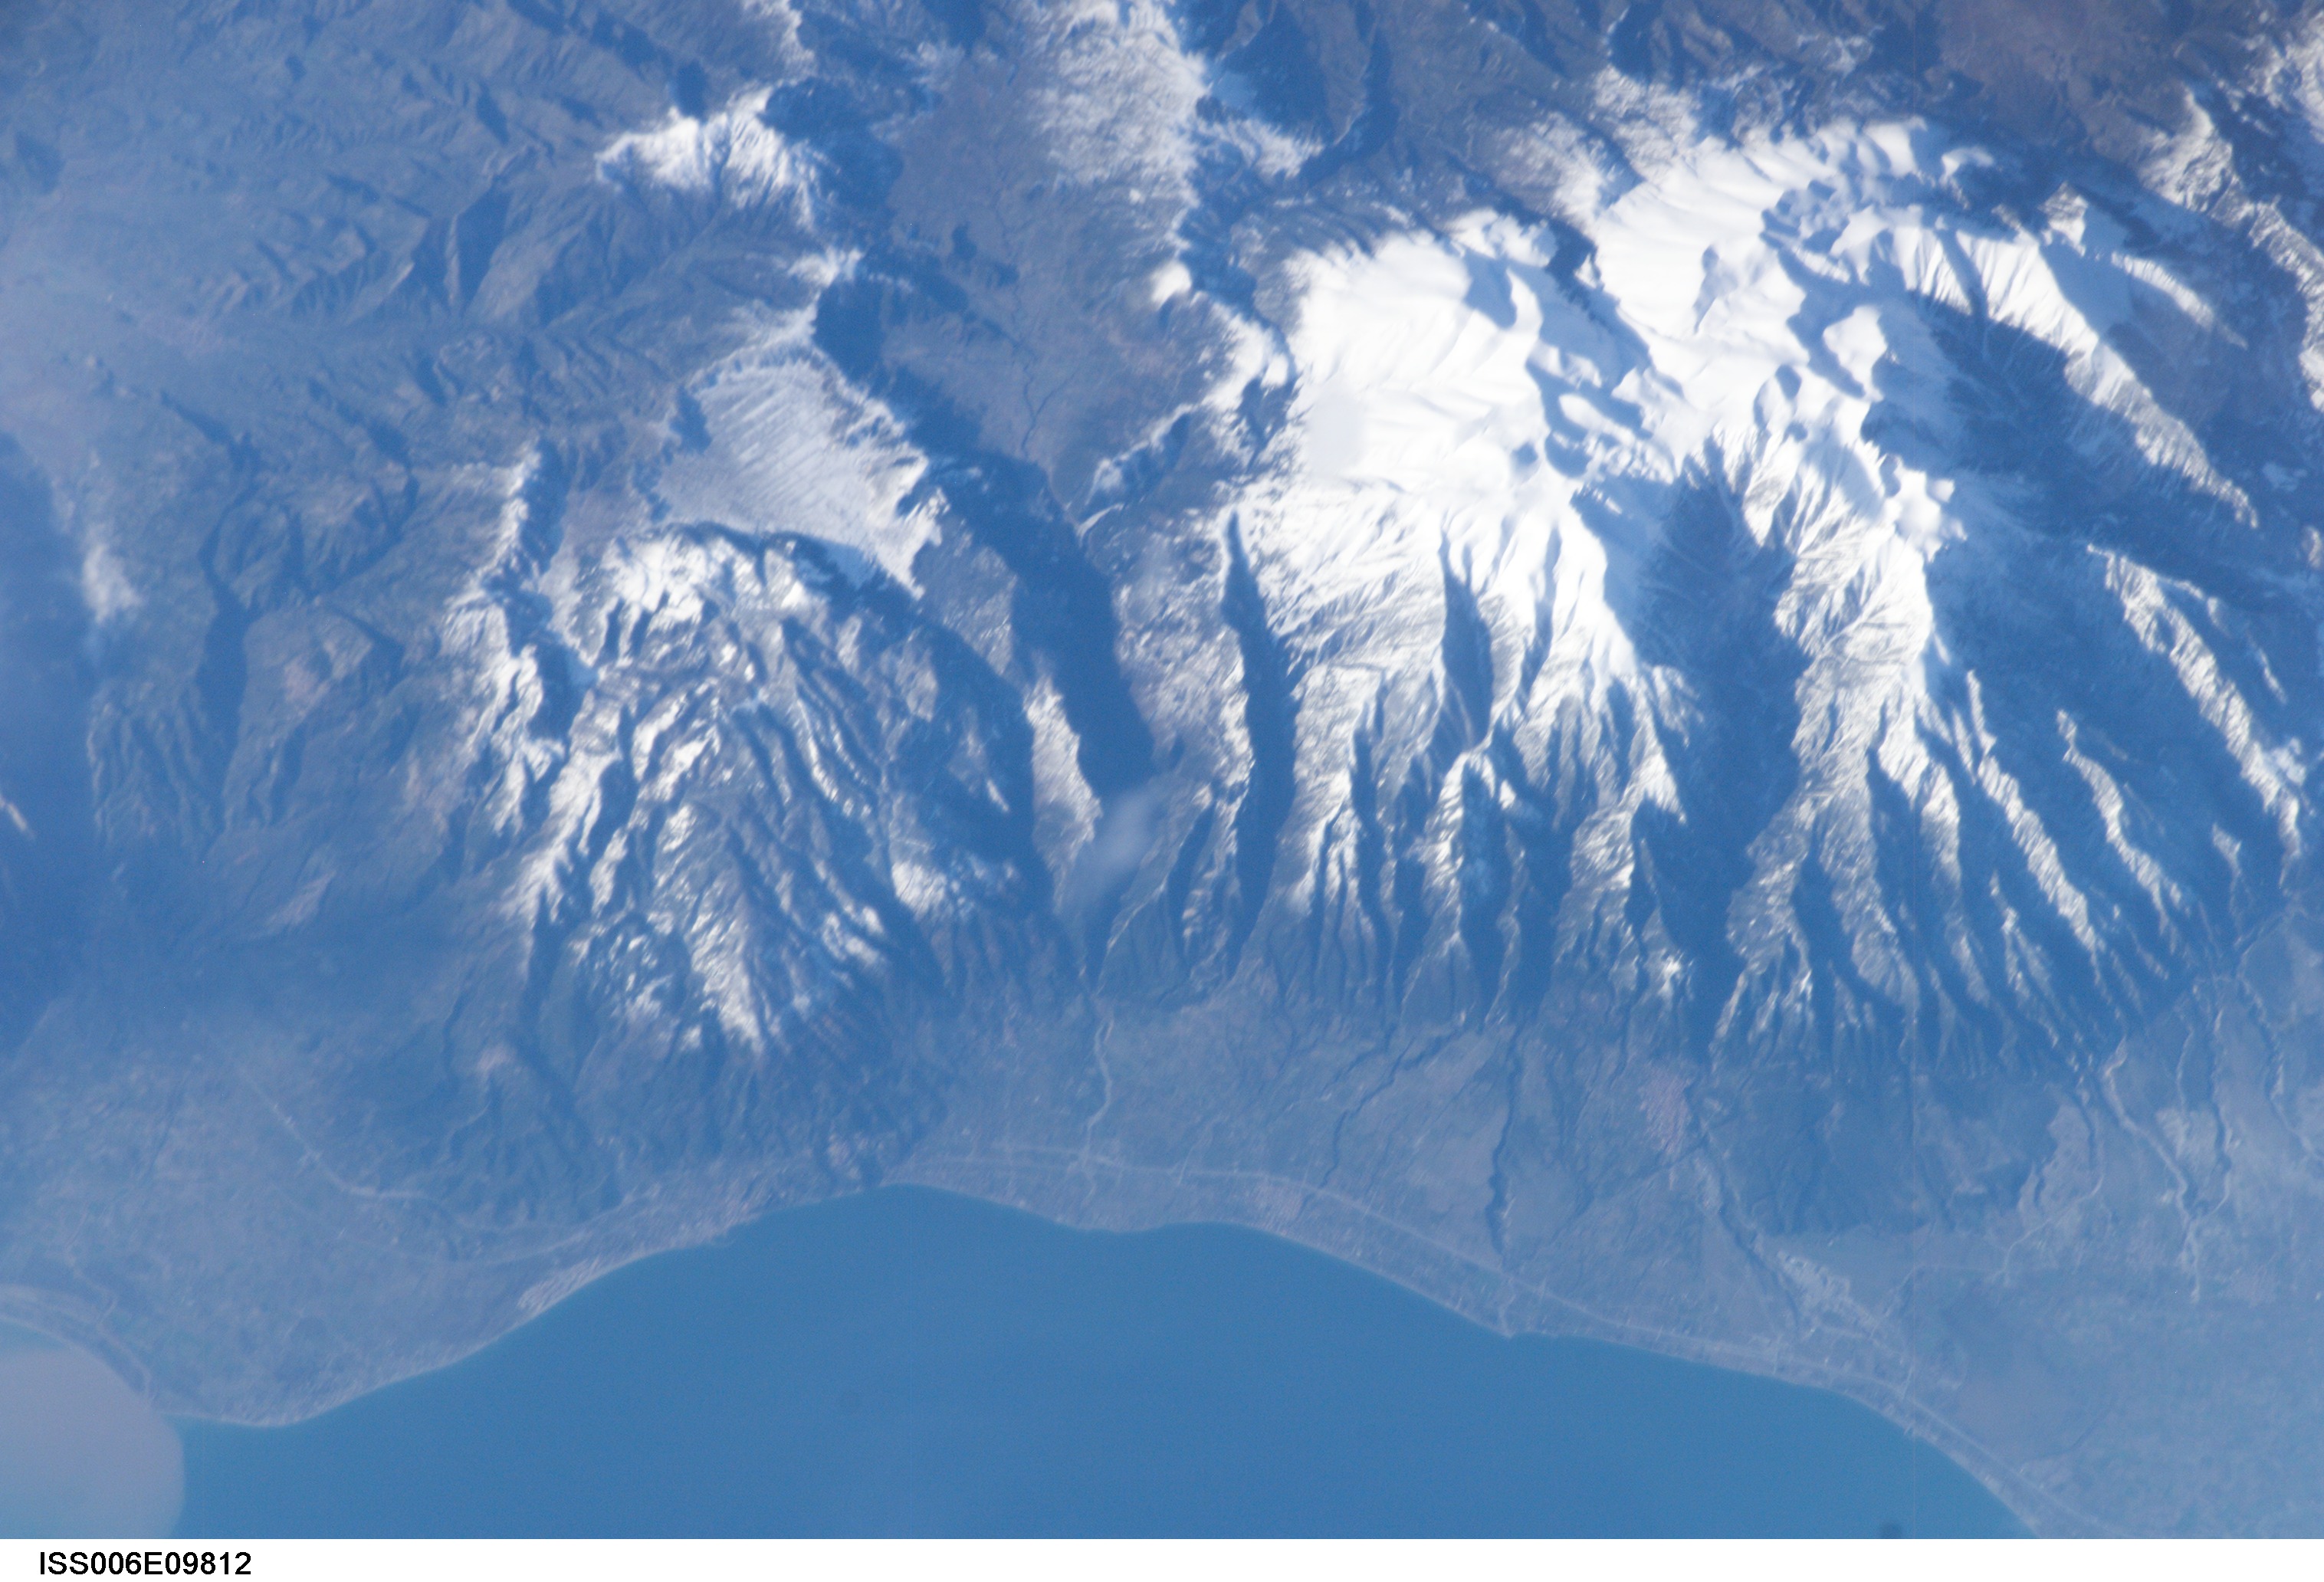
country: GREECE
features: MOUNTAINS, COAST, LEPTPKARIAI
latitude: 40.0
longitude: 22.5
